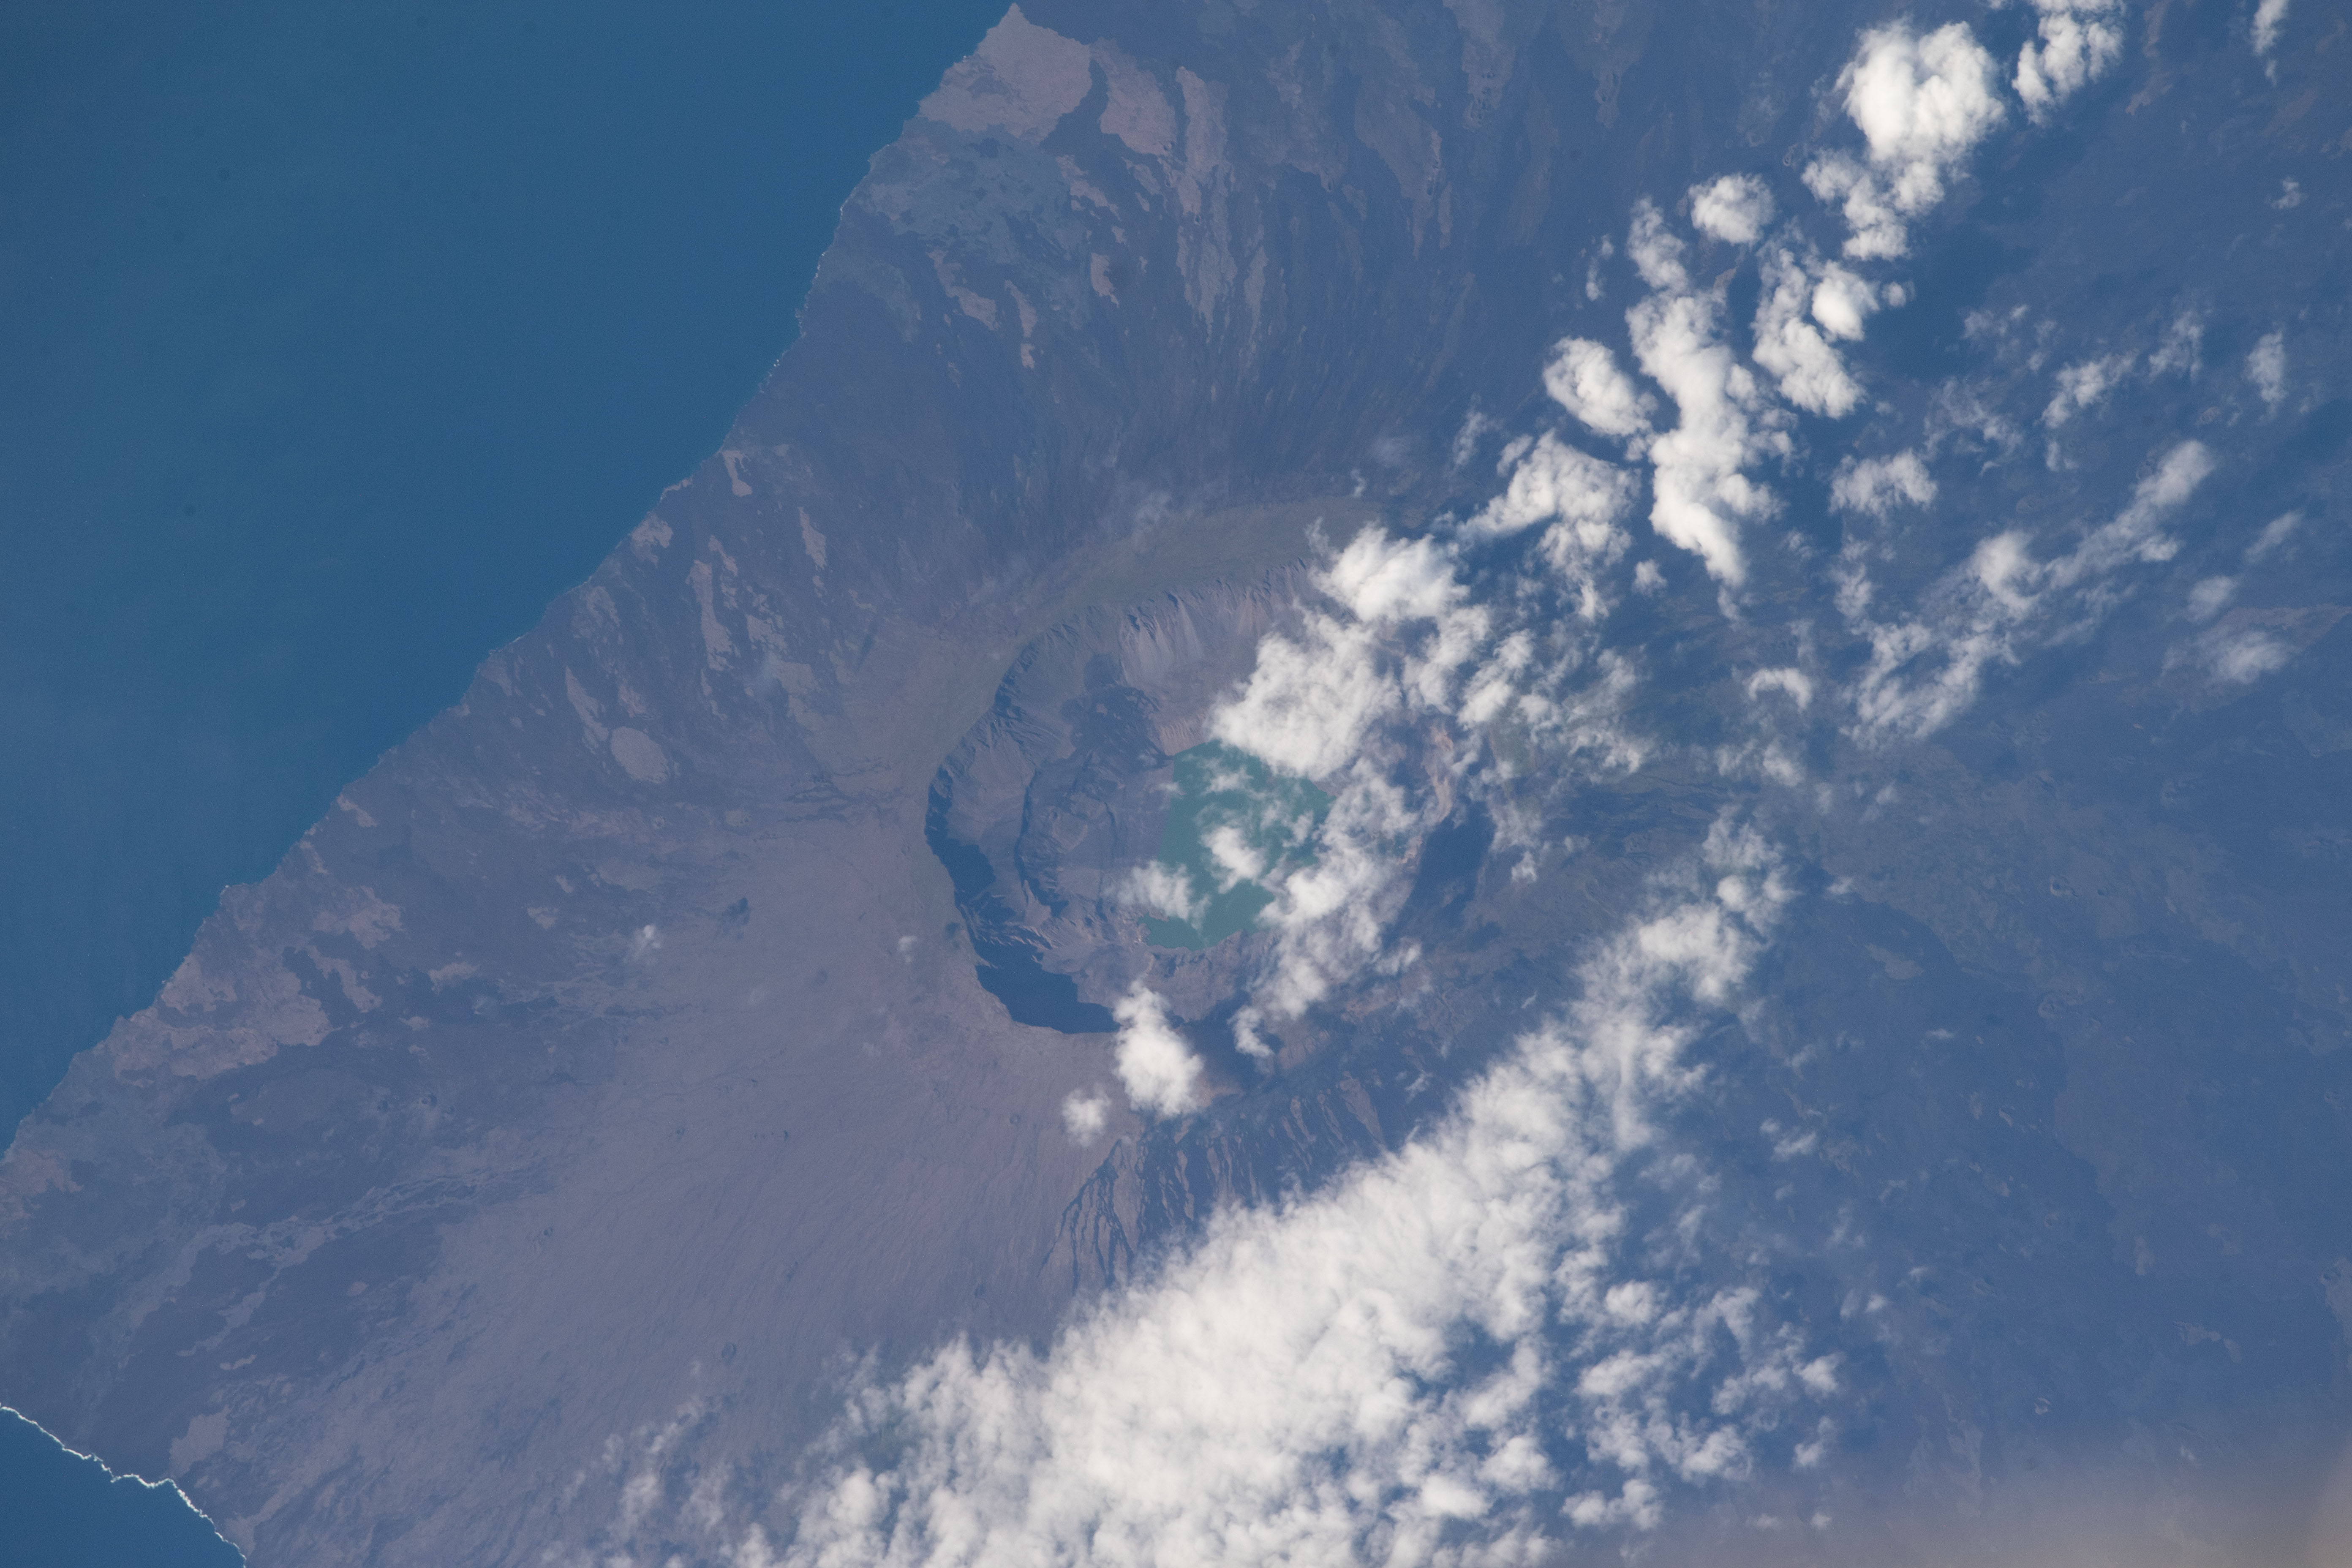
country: GALAPAGOS ISLANDS
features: WOLF VOLCANO, ISABELA ISLAND, FERNANDINA ISLAND, SANTIAGO ISLAND
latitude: -0.4
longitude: -91.5
